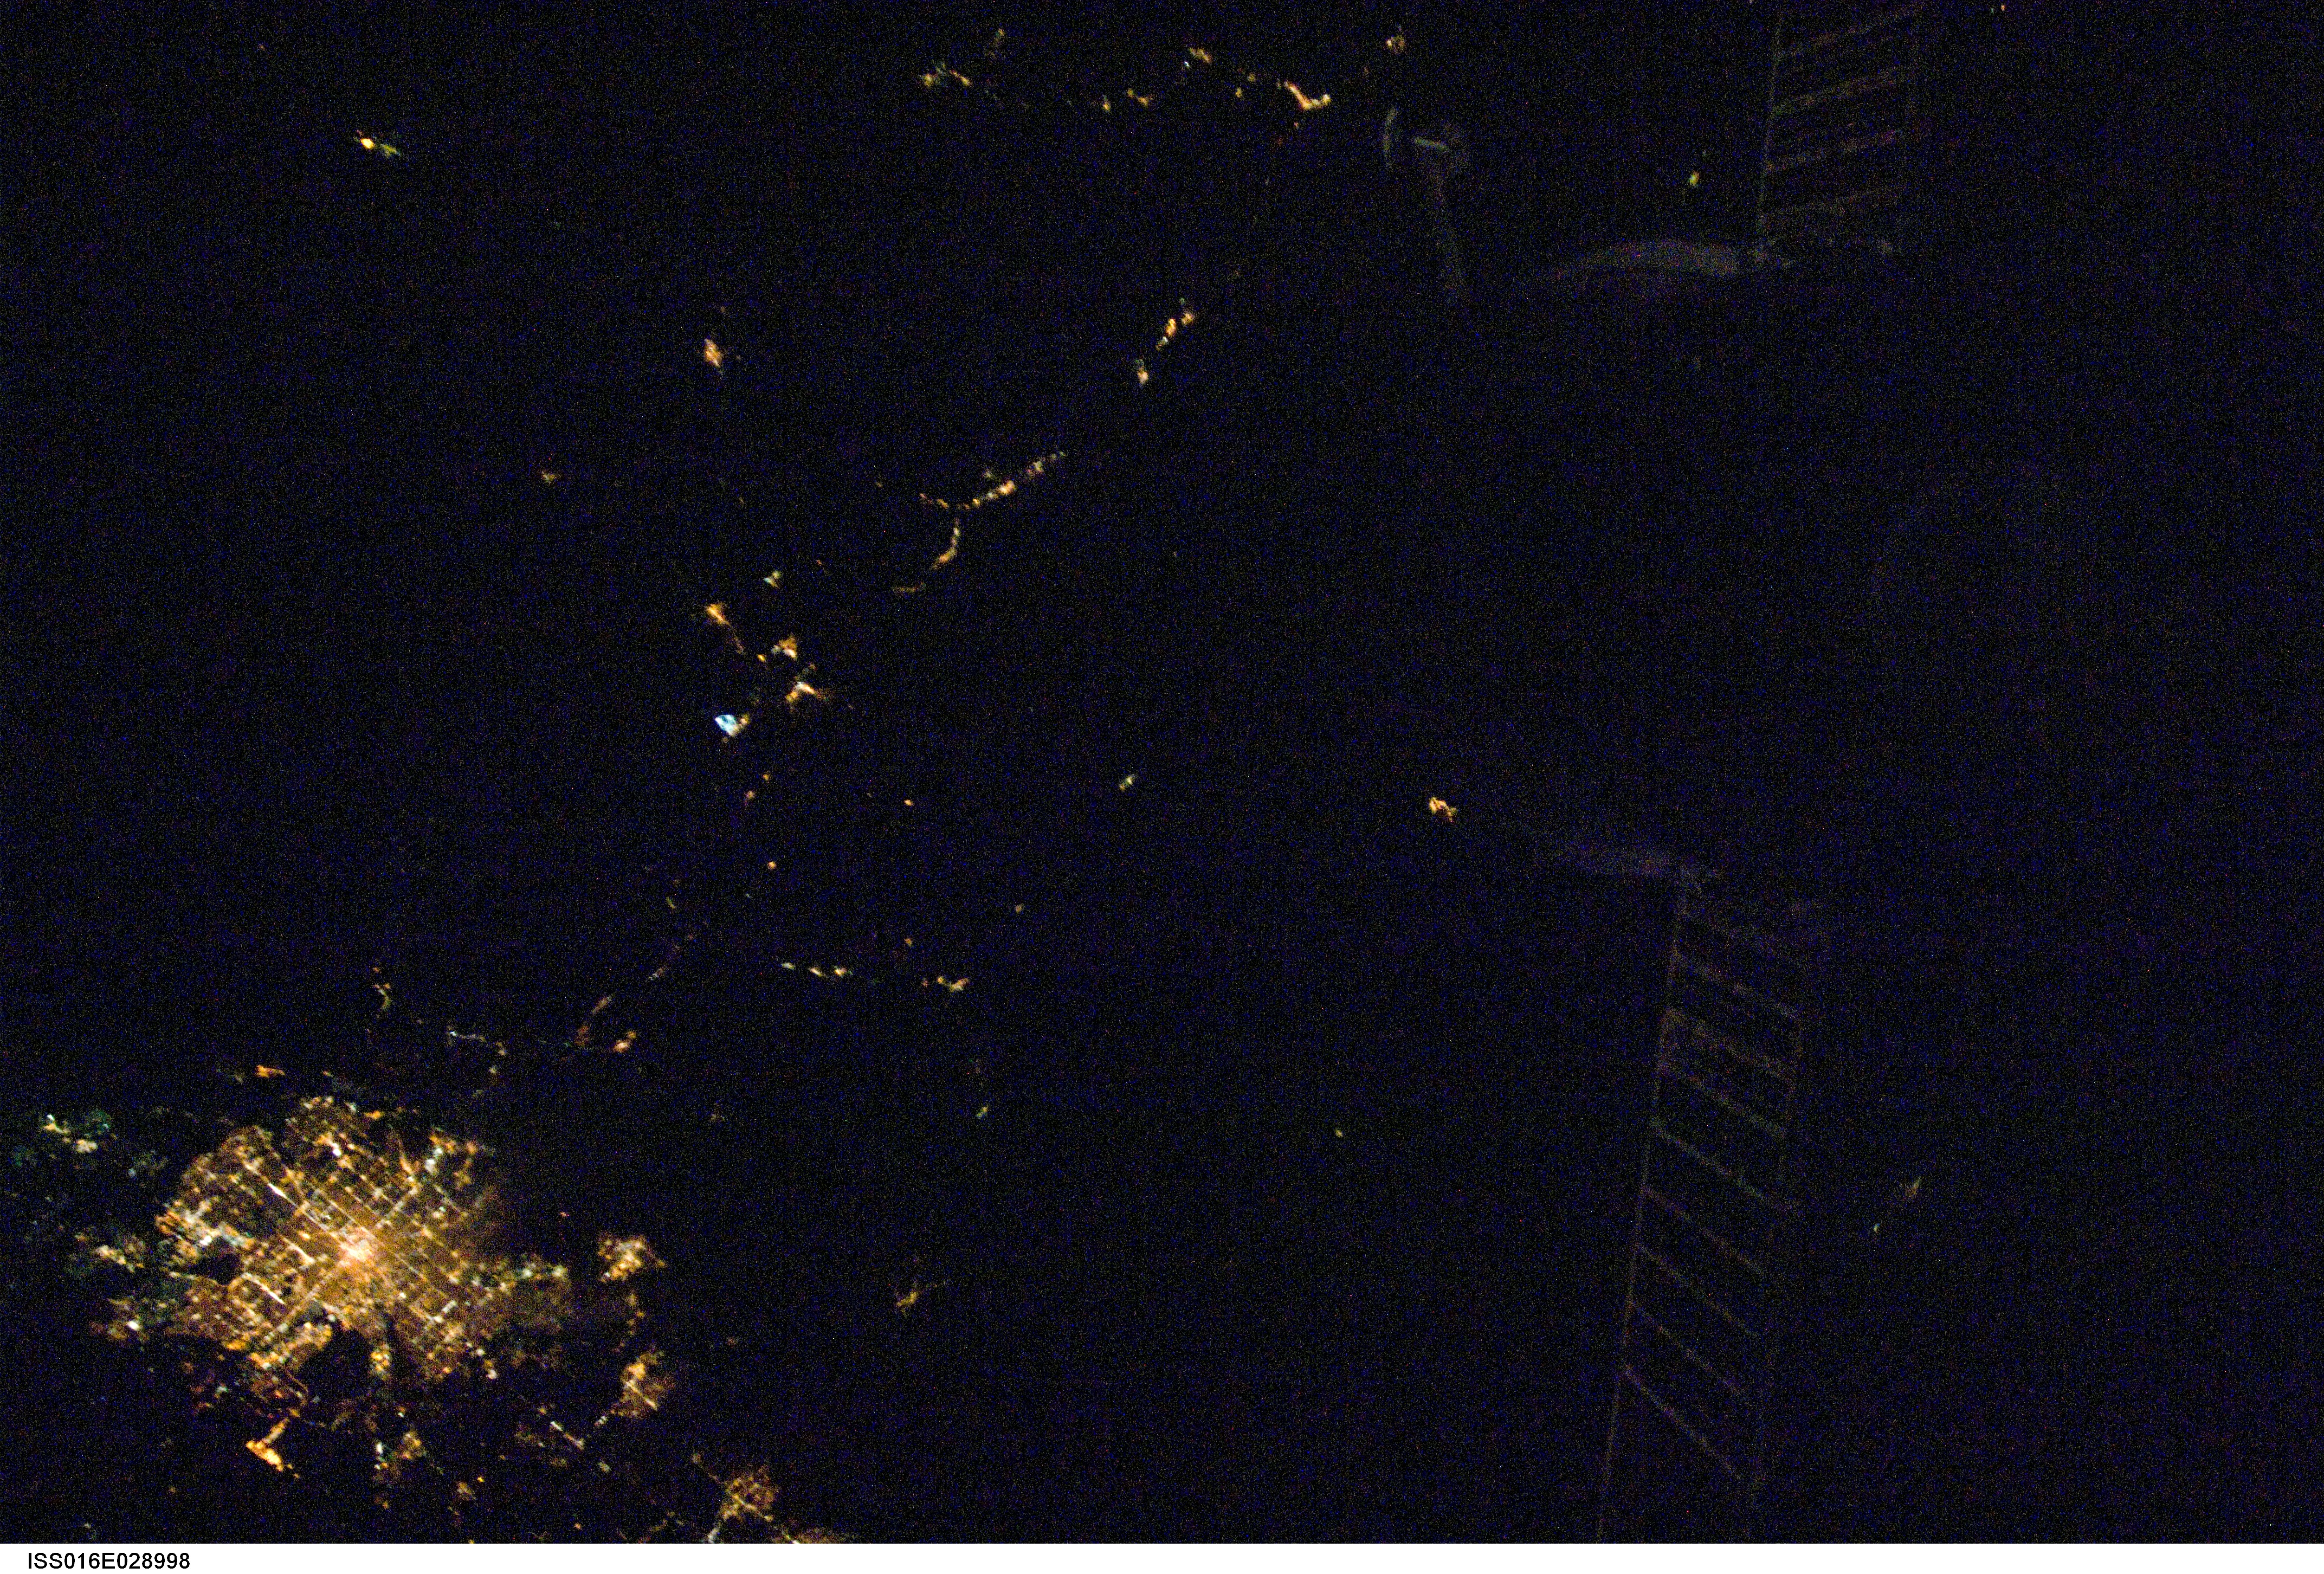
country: USA-COLORADO
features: DENVER AREA AT NIGHT
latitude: 40.0
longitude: -106.0
